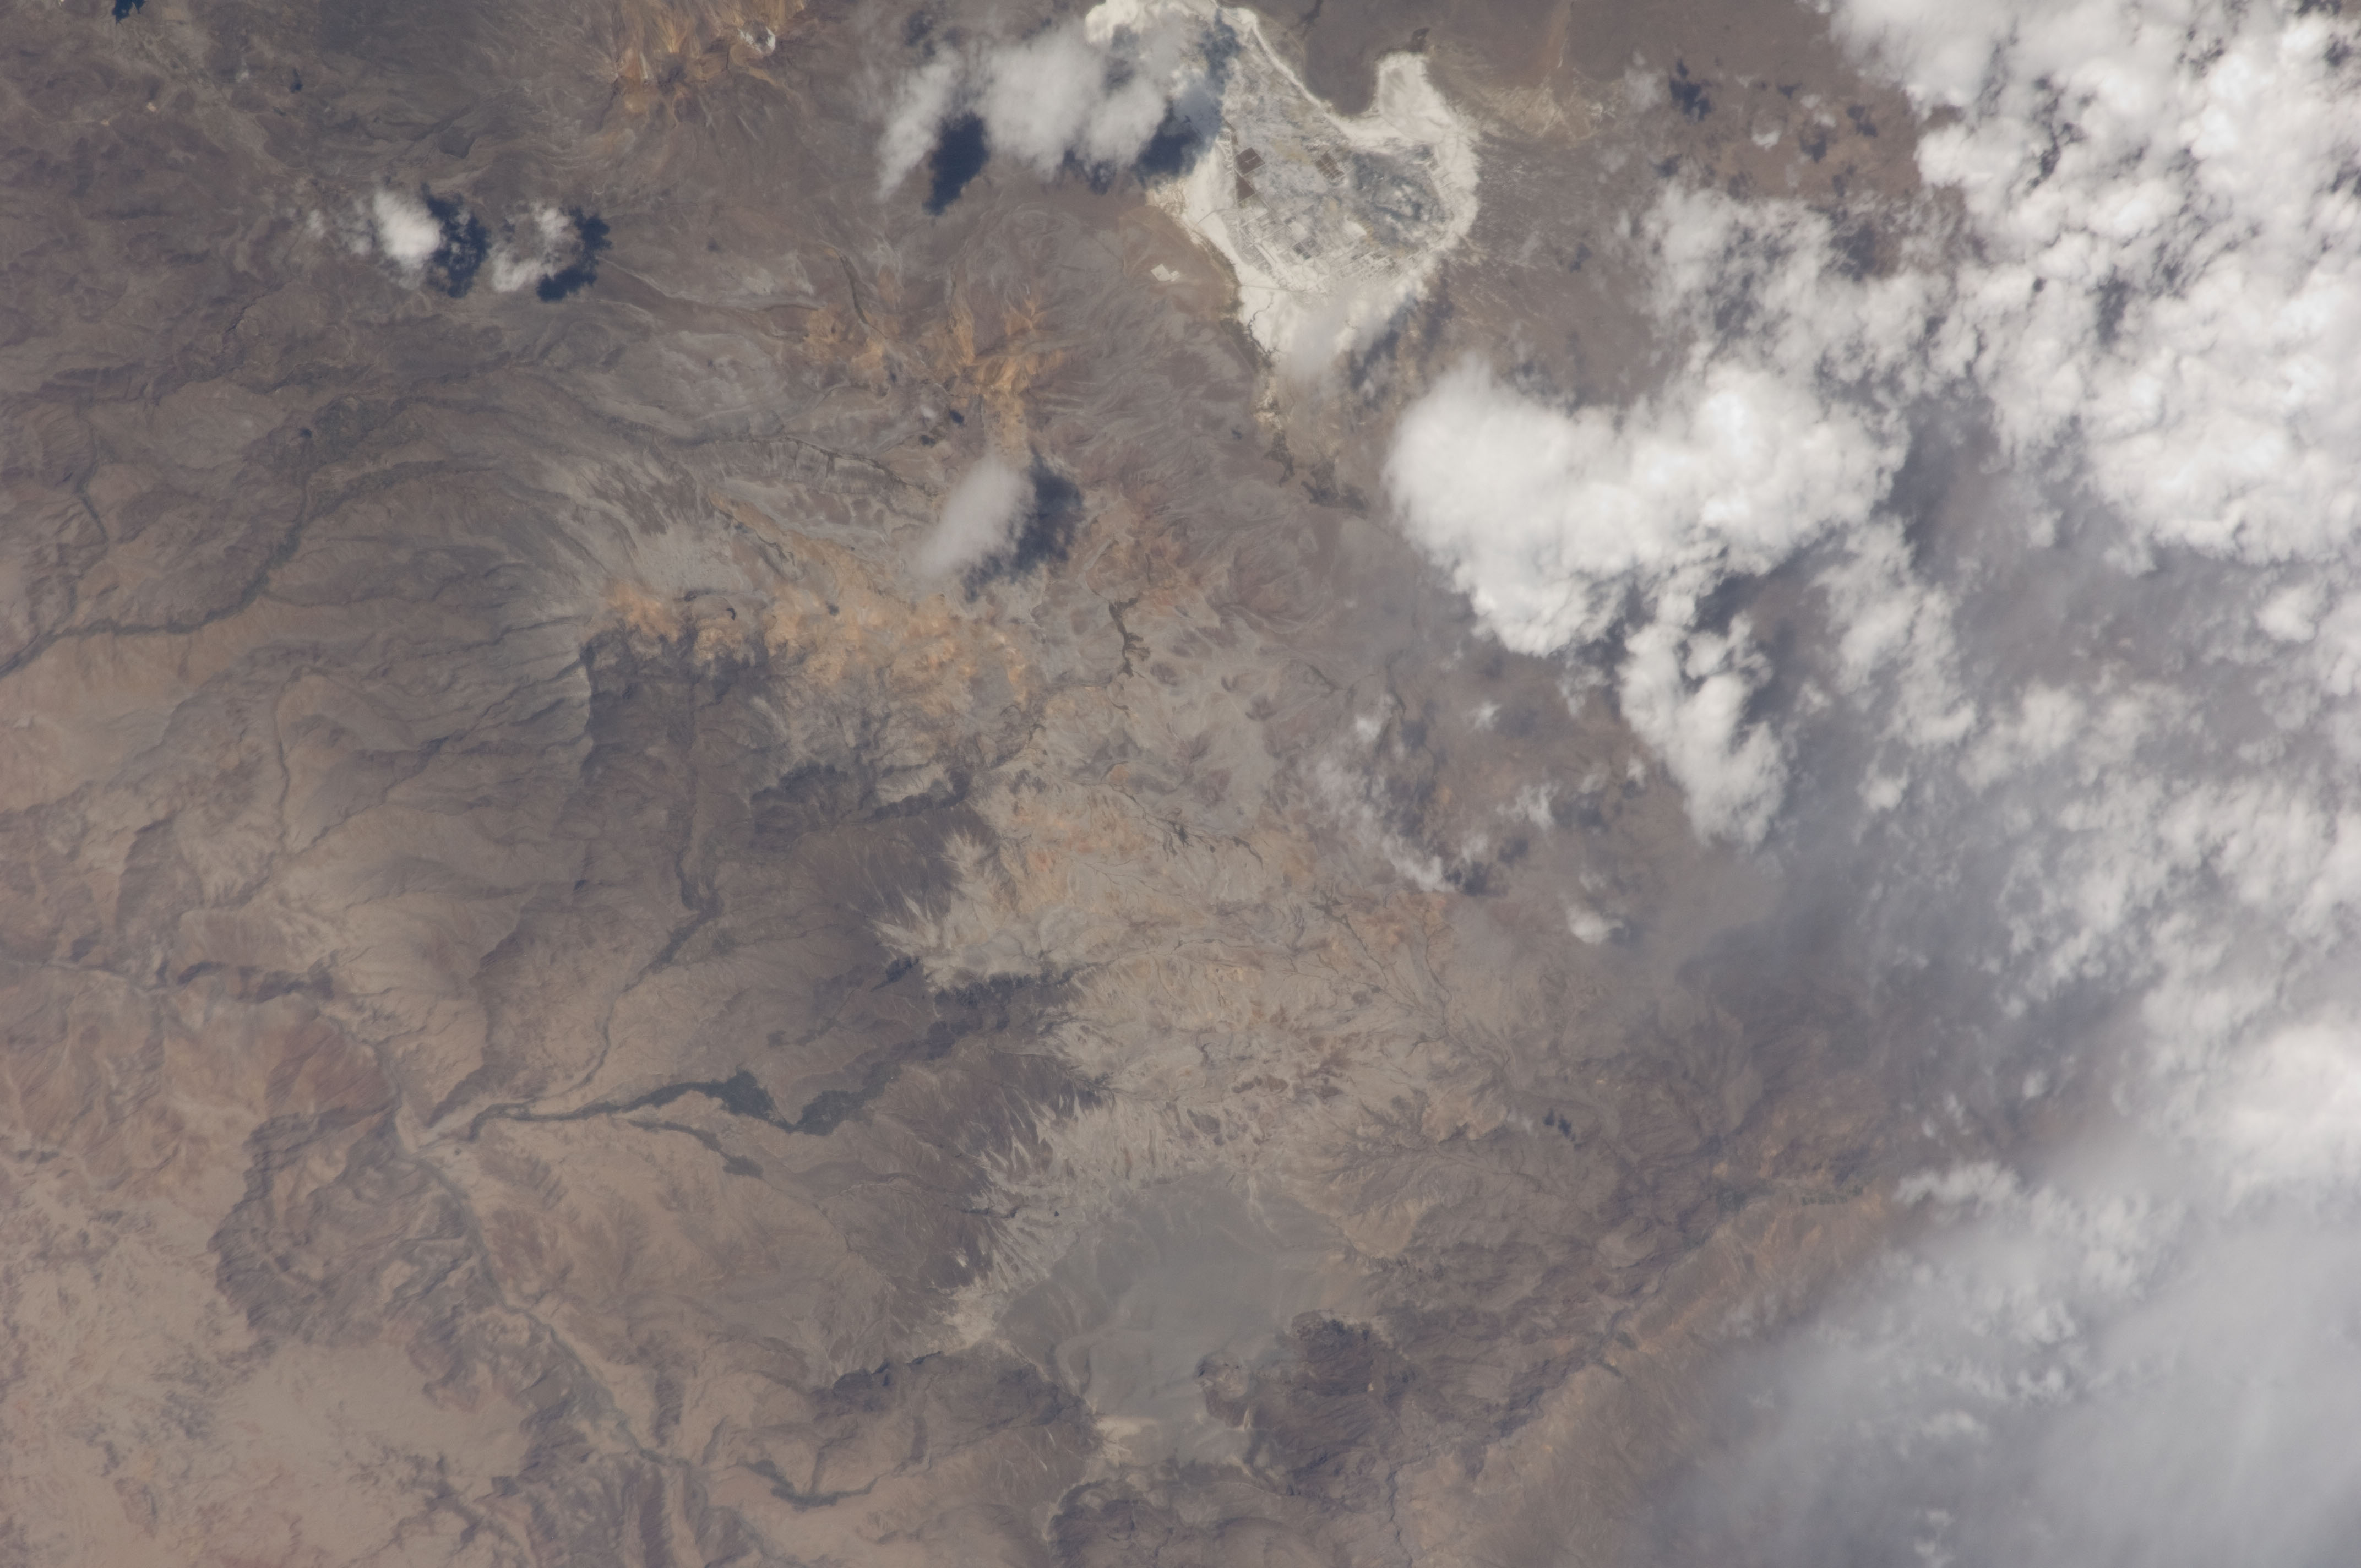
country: PERU
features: HUAYNAPUTINA VOL., CORDILLERA OCCIDENTAL MTS., SALINAS LAG.
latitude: -16.5
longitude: -71.0
